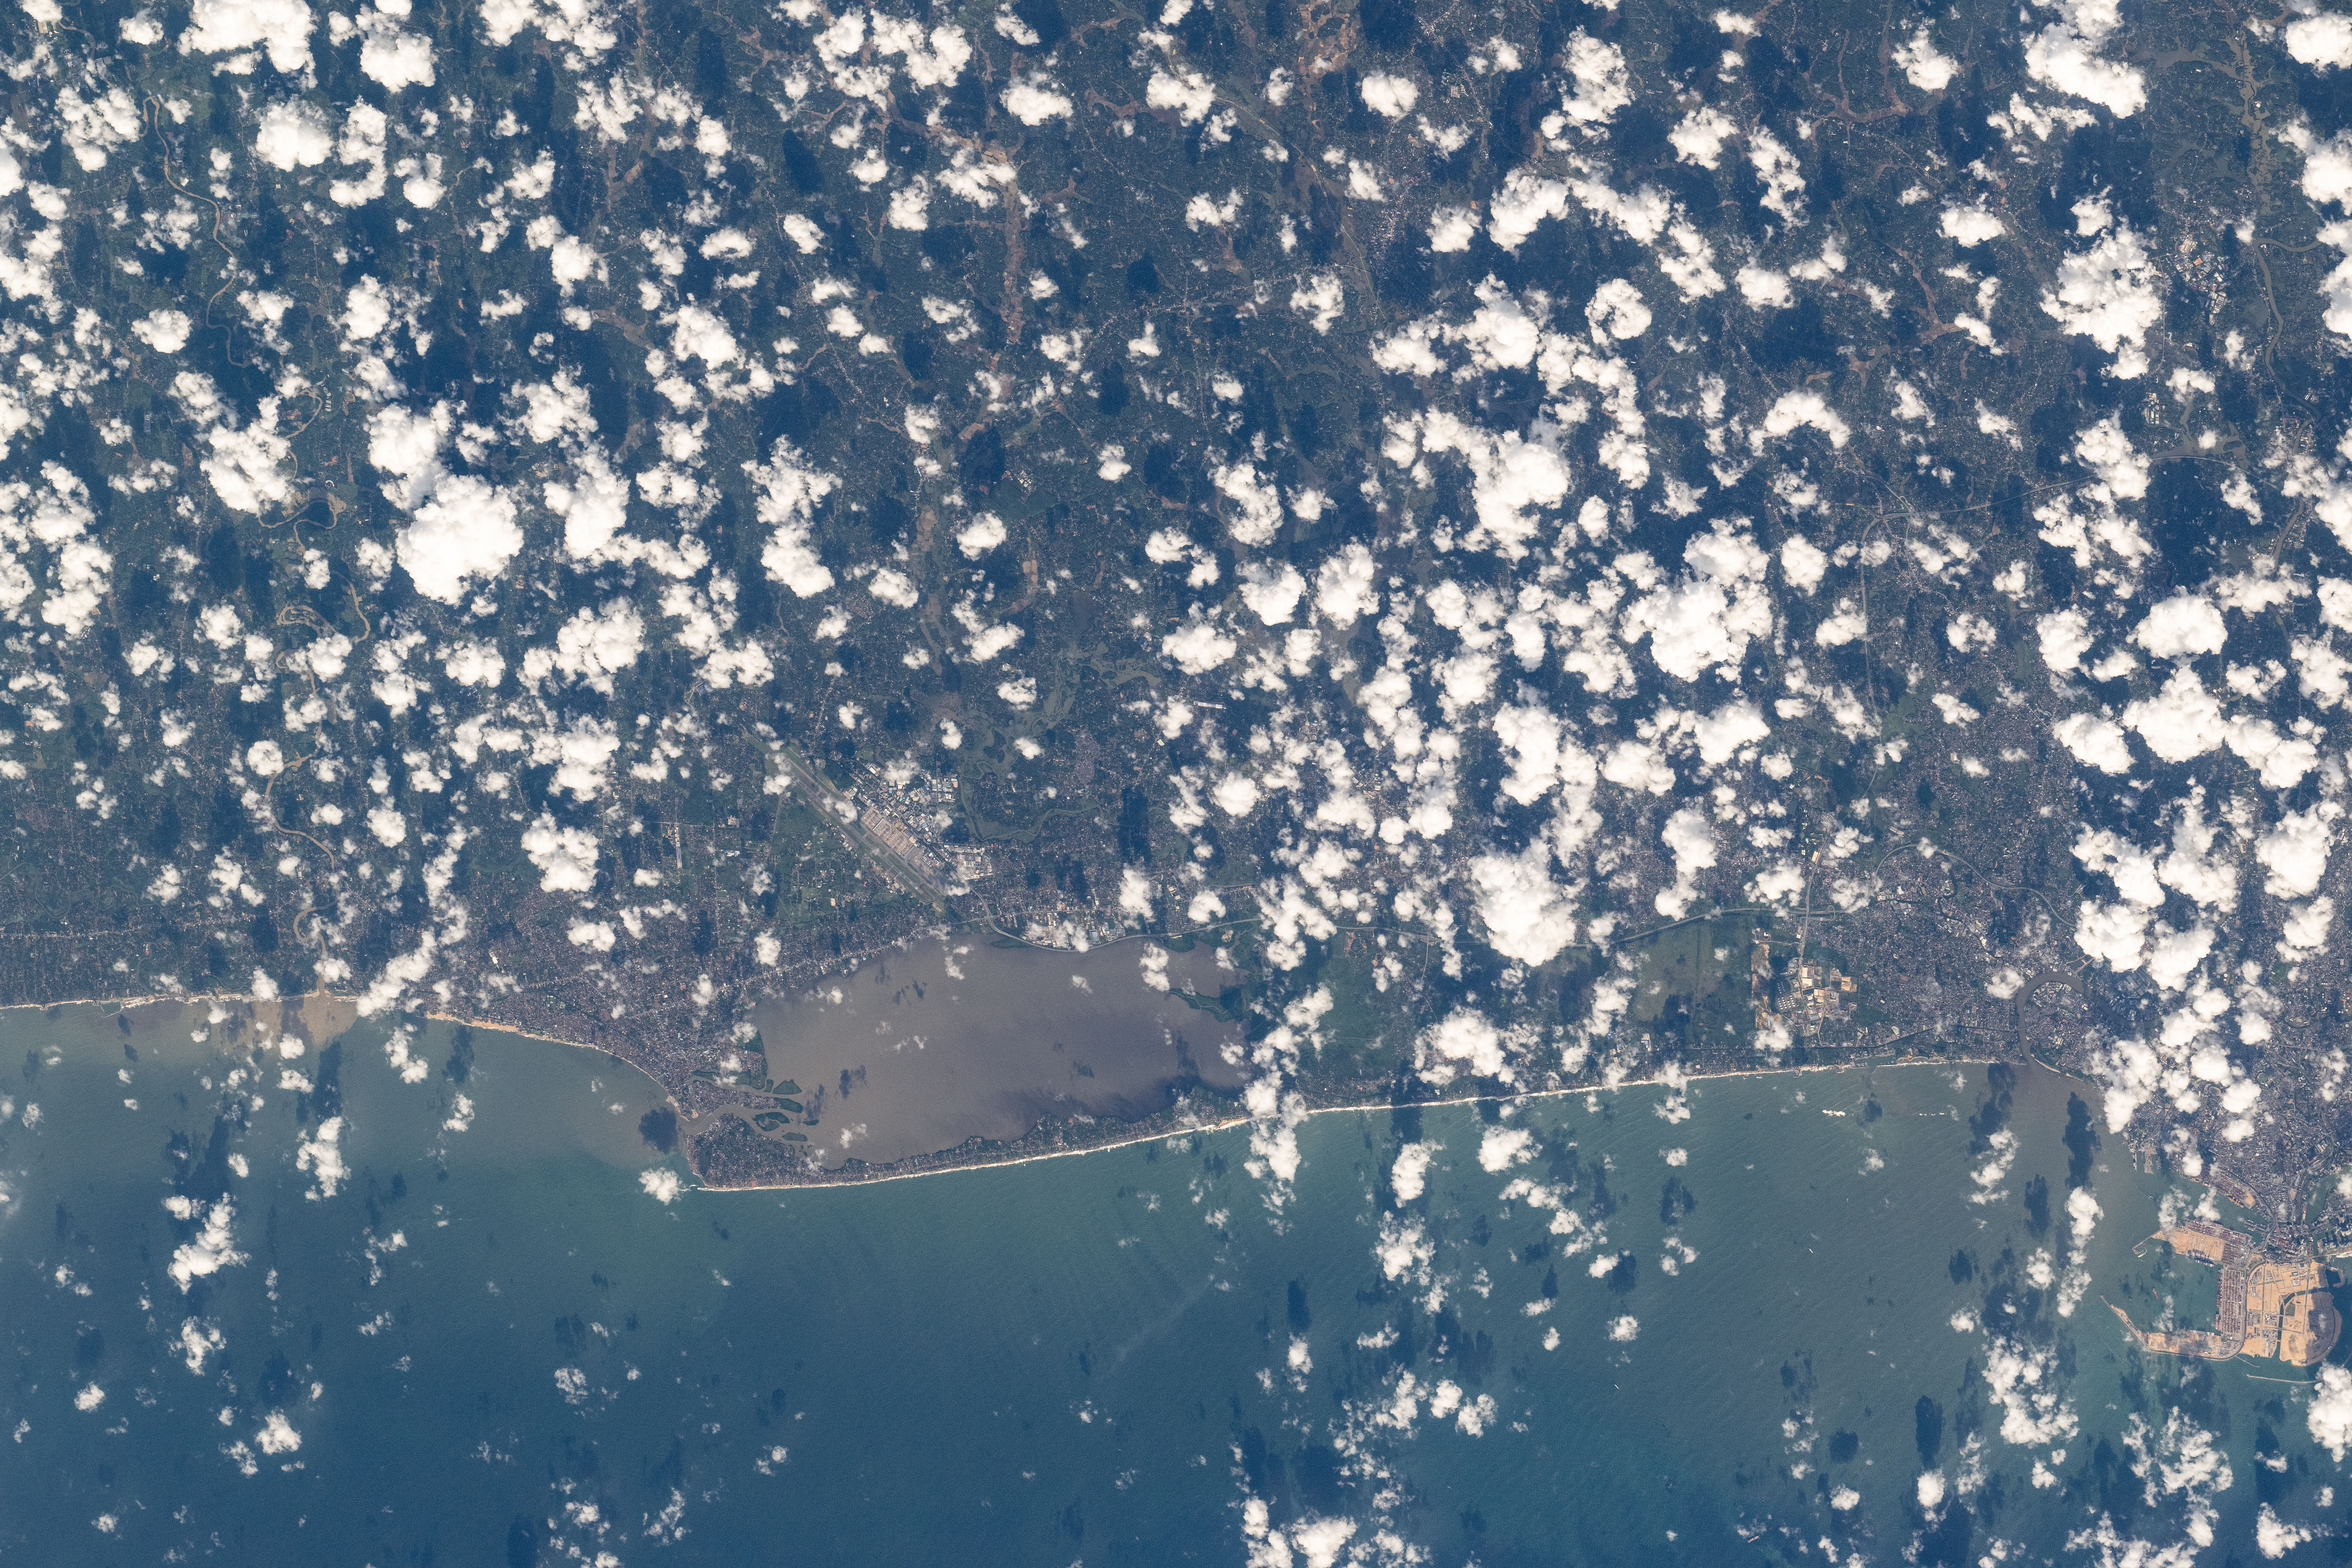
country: SRI LANKA
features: NEGOMBO, SEEDUWA, WATTALA, NEGOMBO LAGOON, KATUNAYAKE
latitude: 7.1
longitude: 79.9
